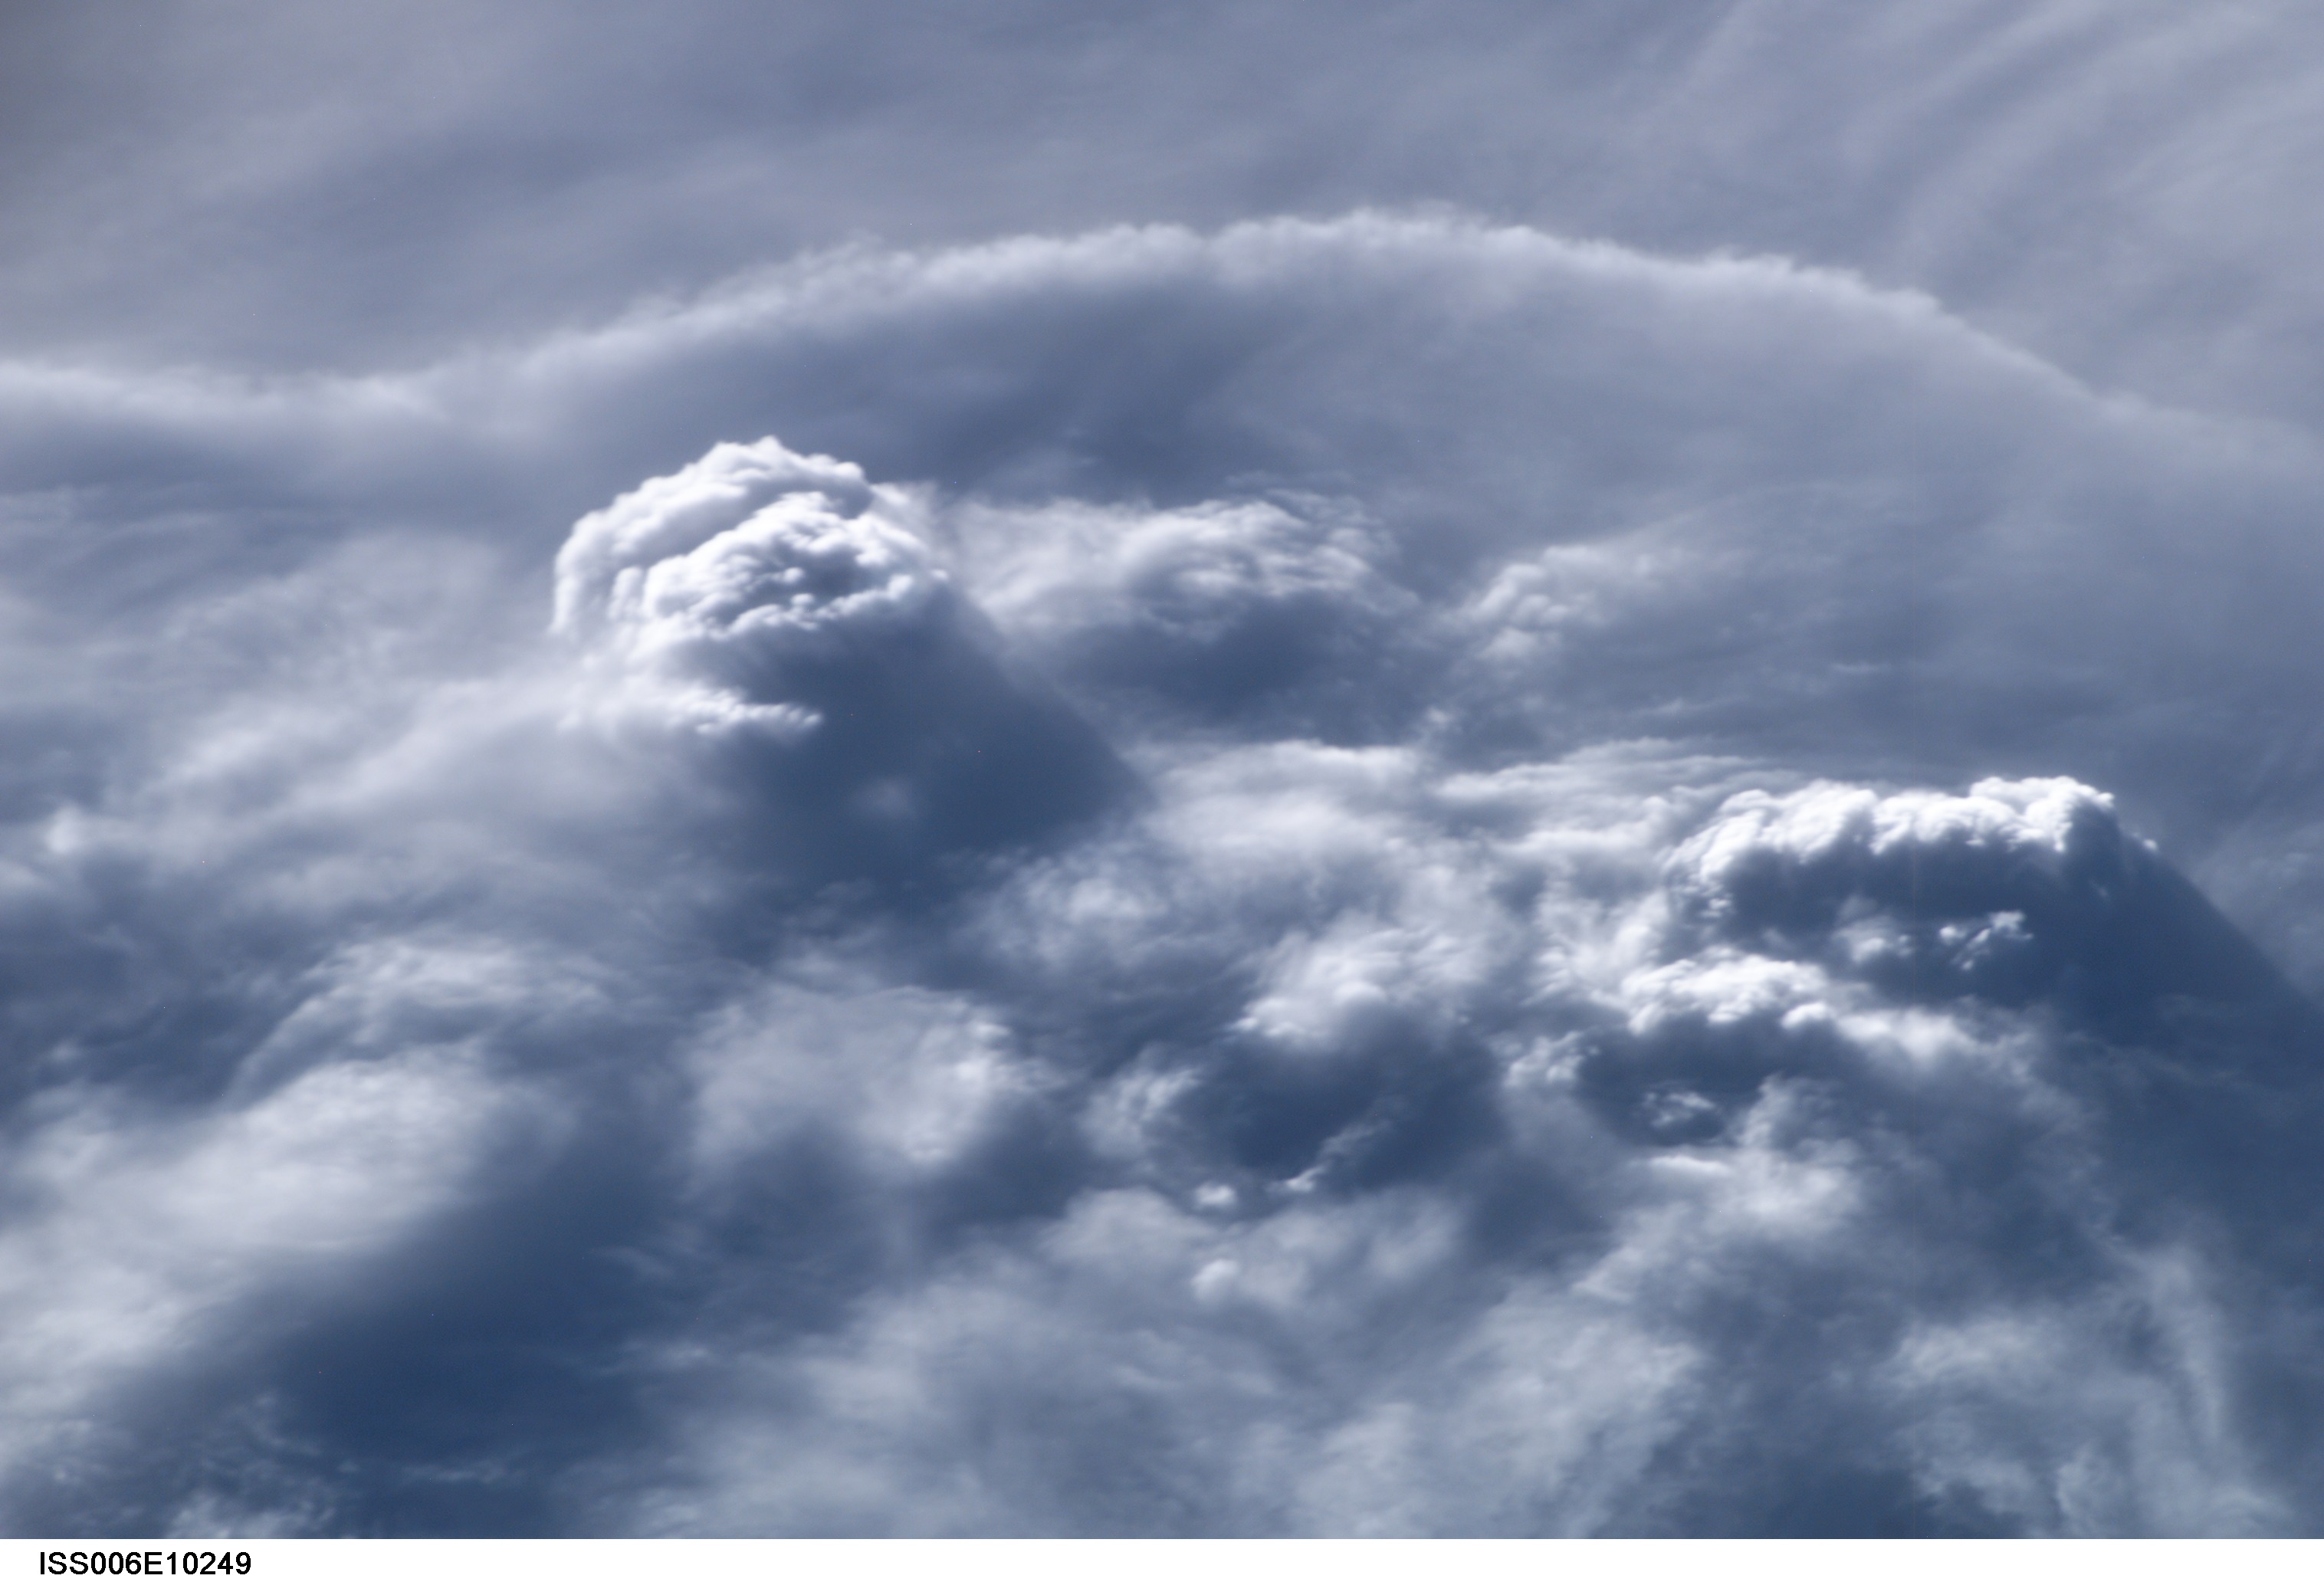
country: CLOUDS
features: CLOUDS
